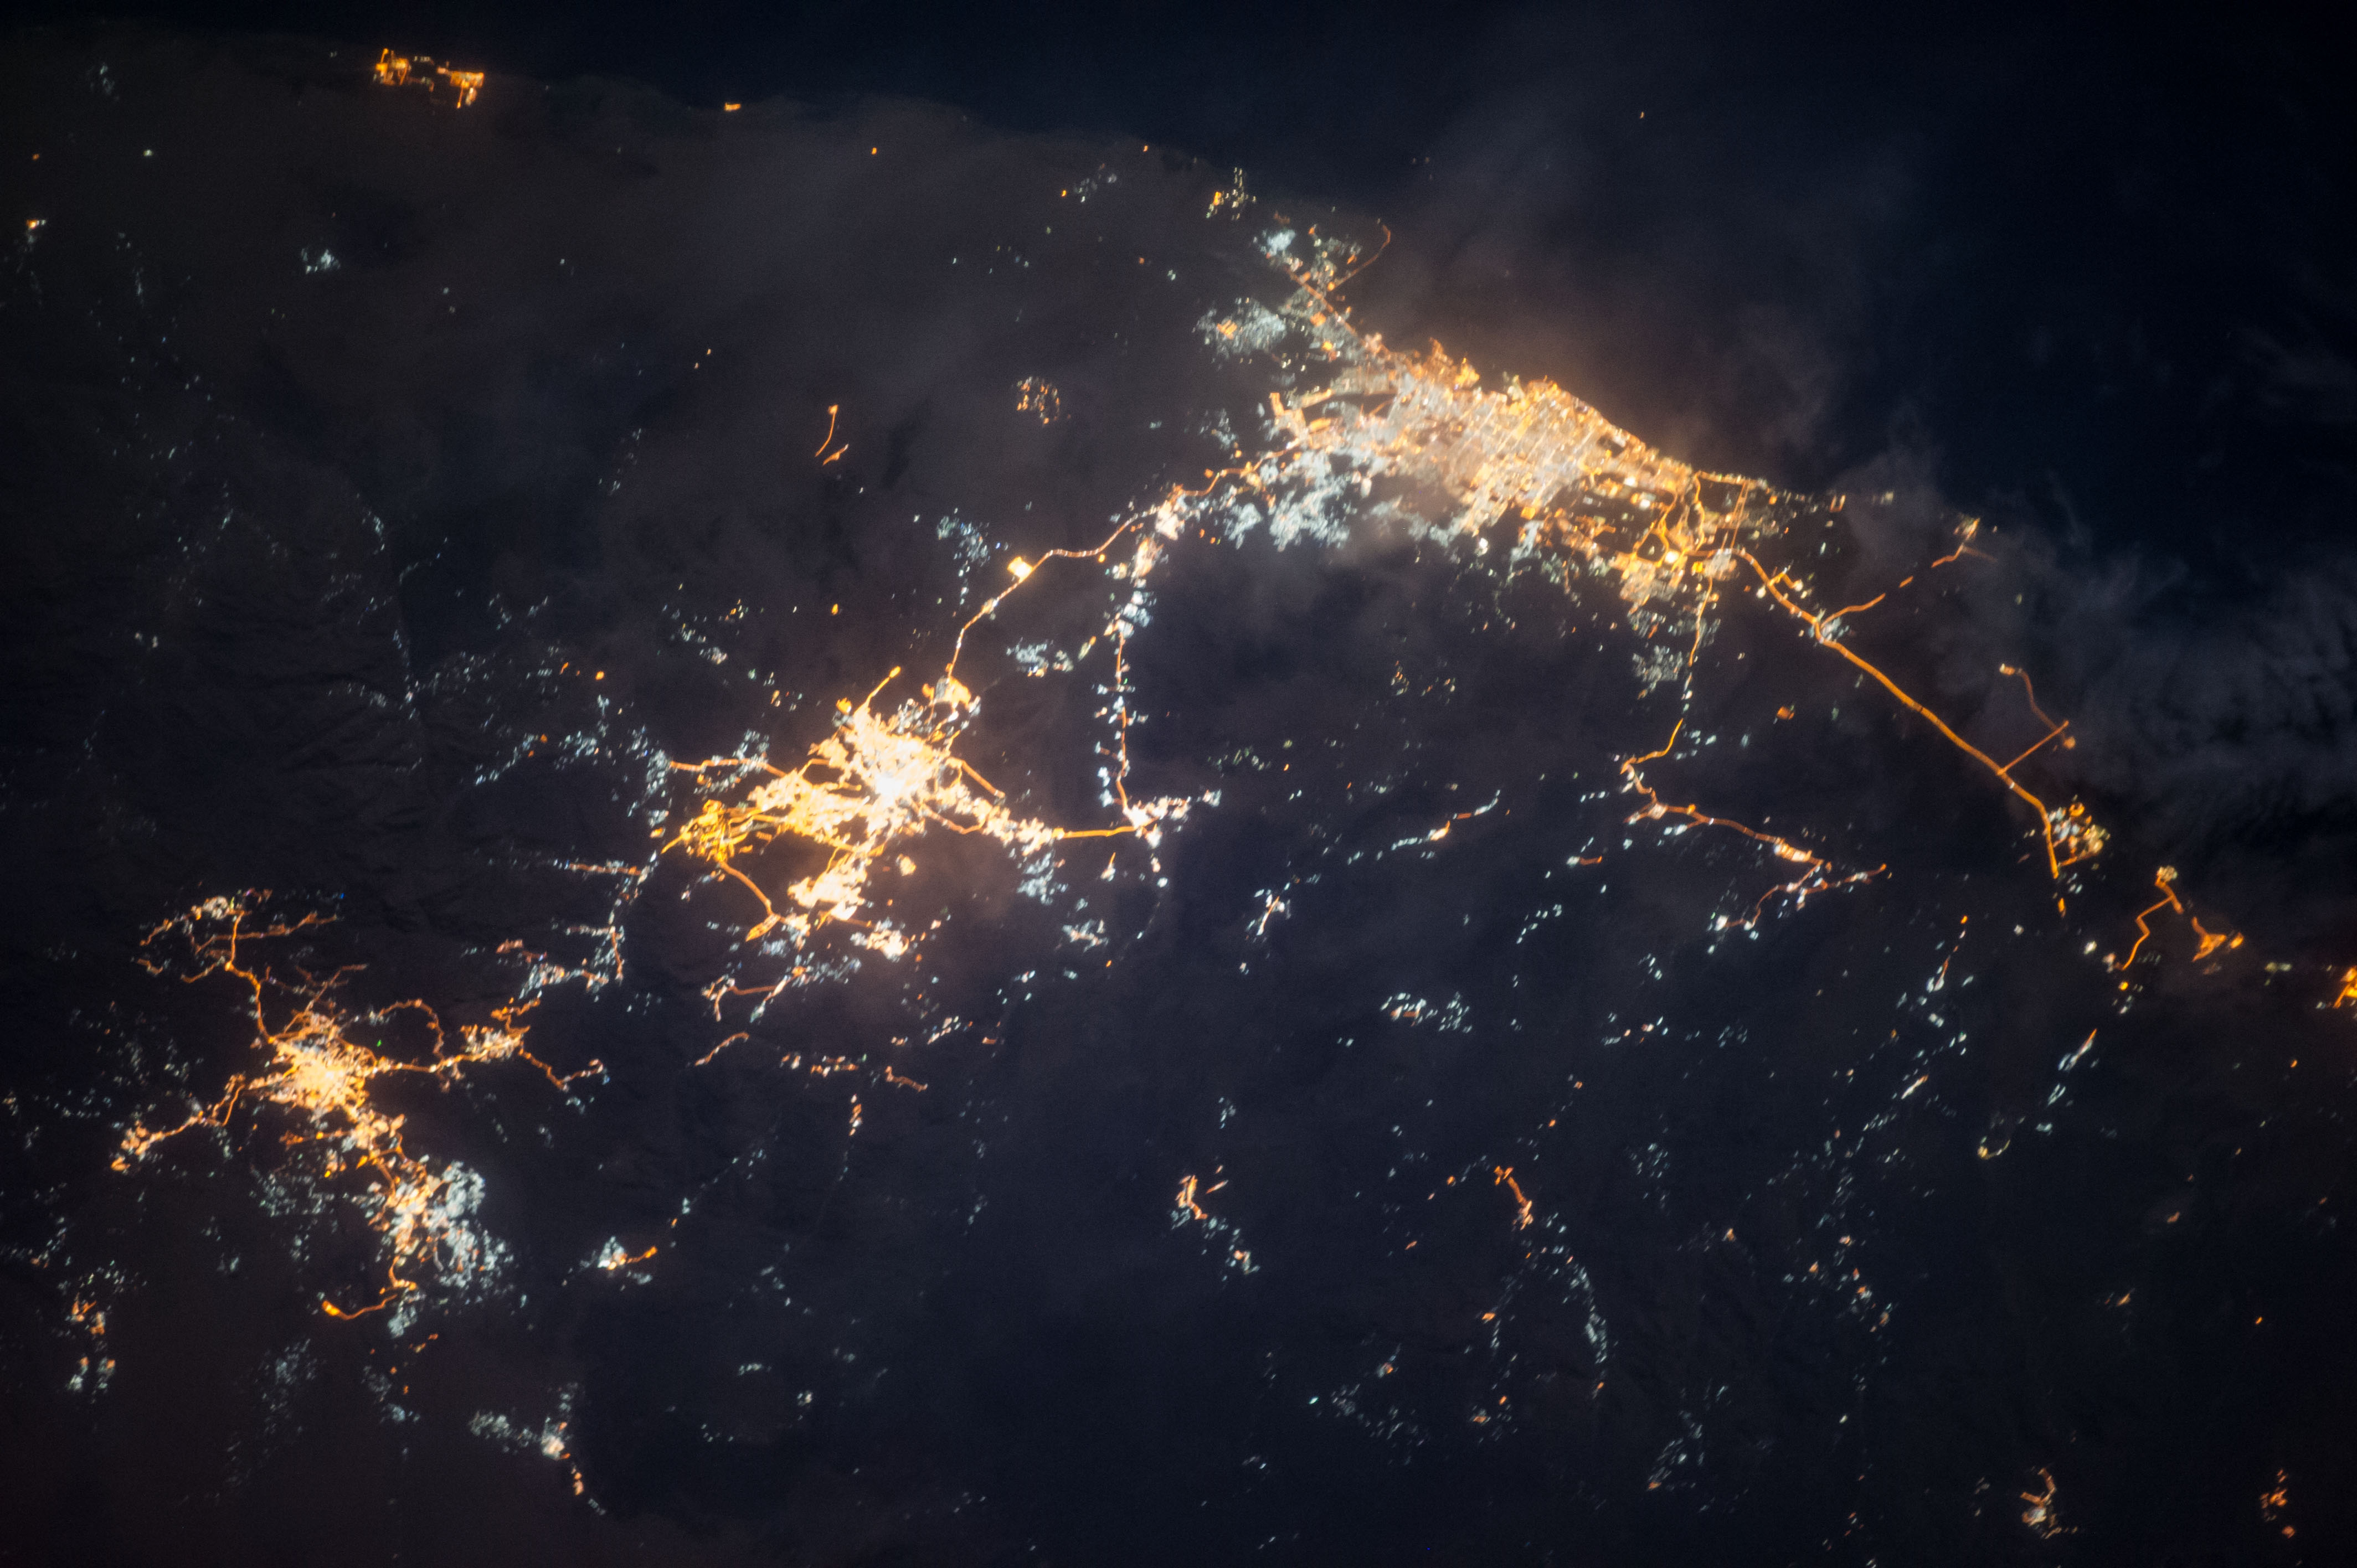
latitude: 21.6
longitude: 39.1
